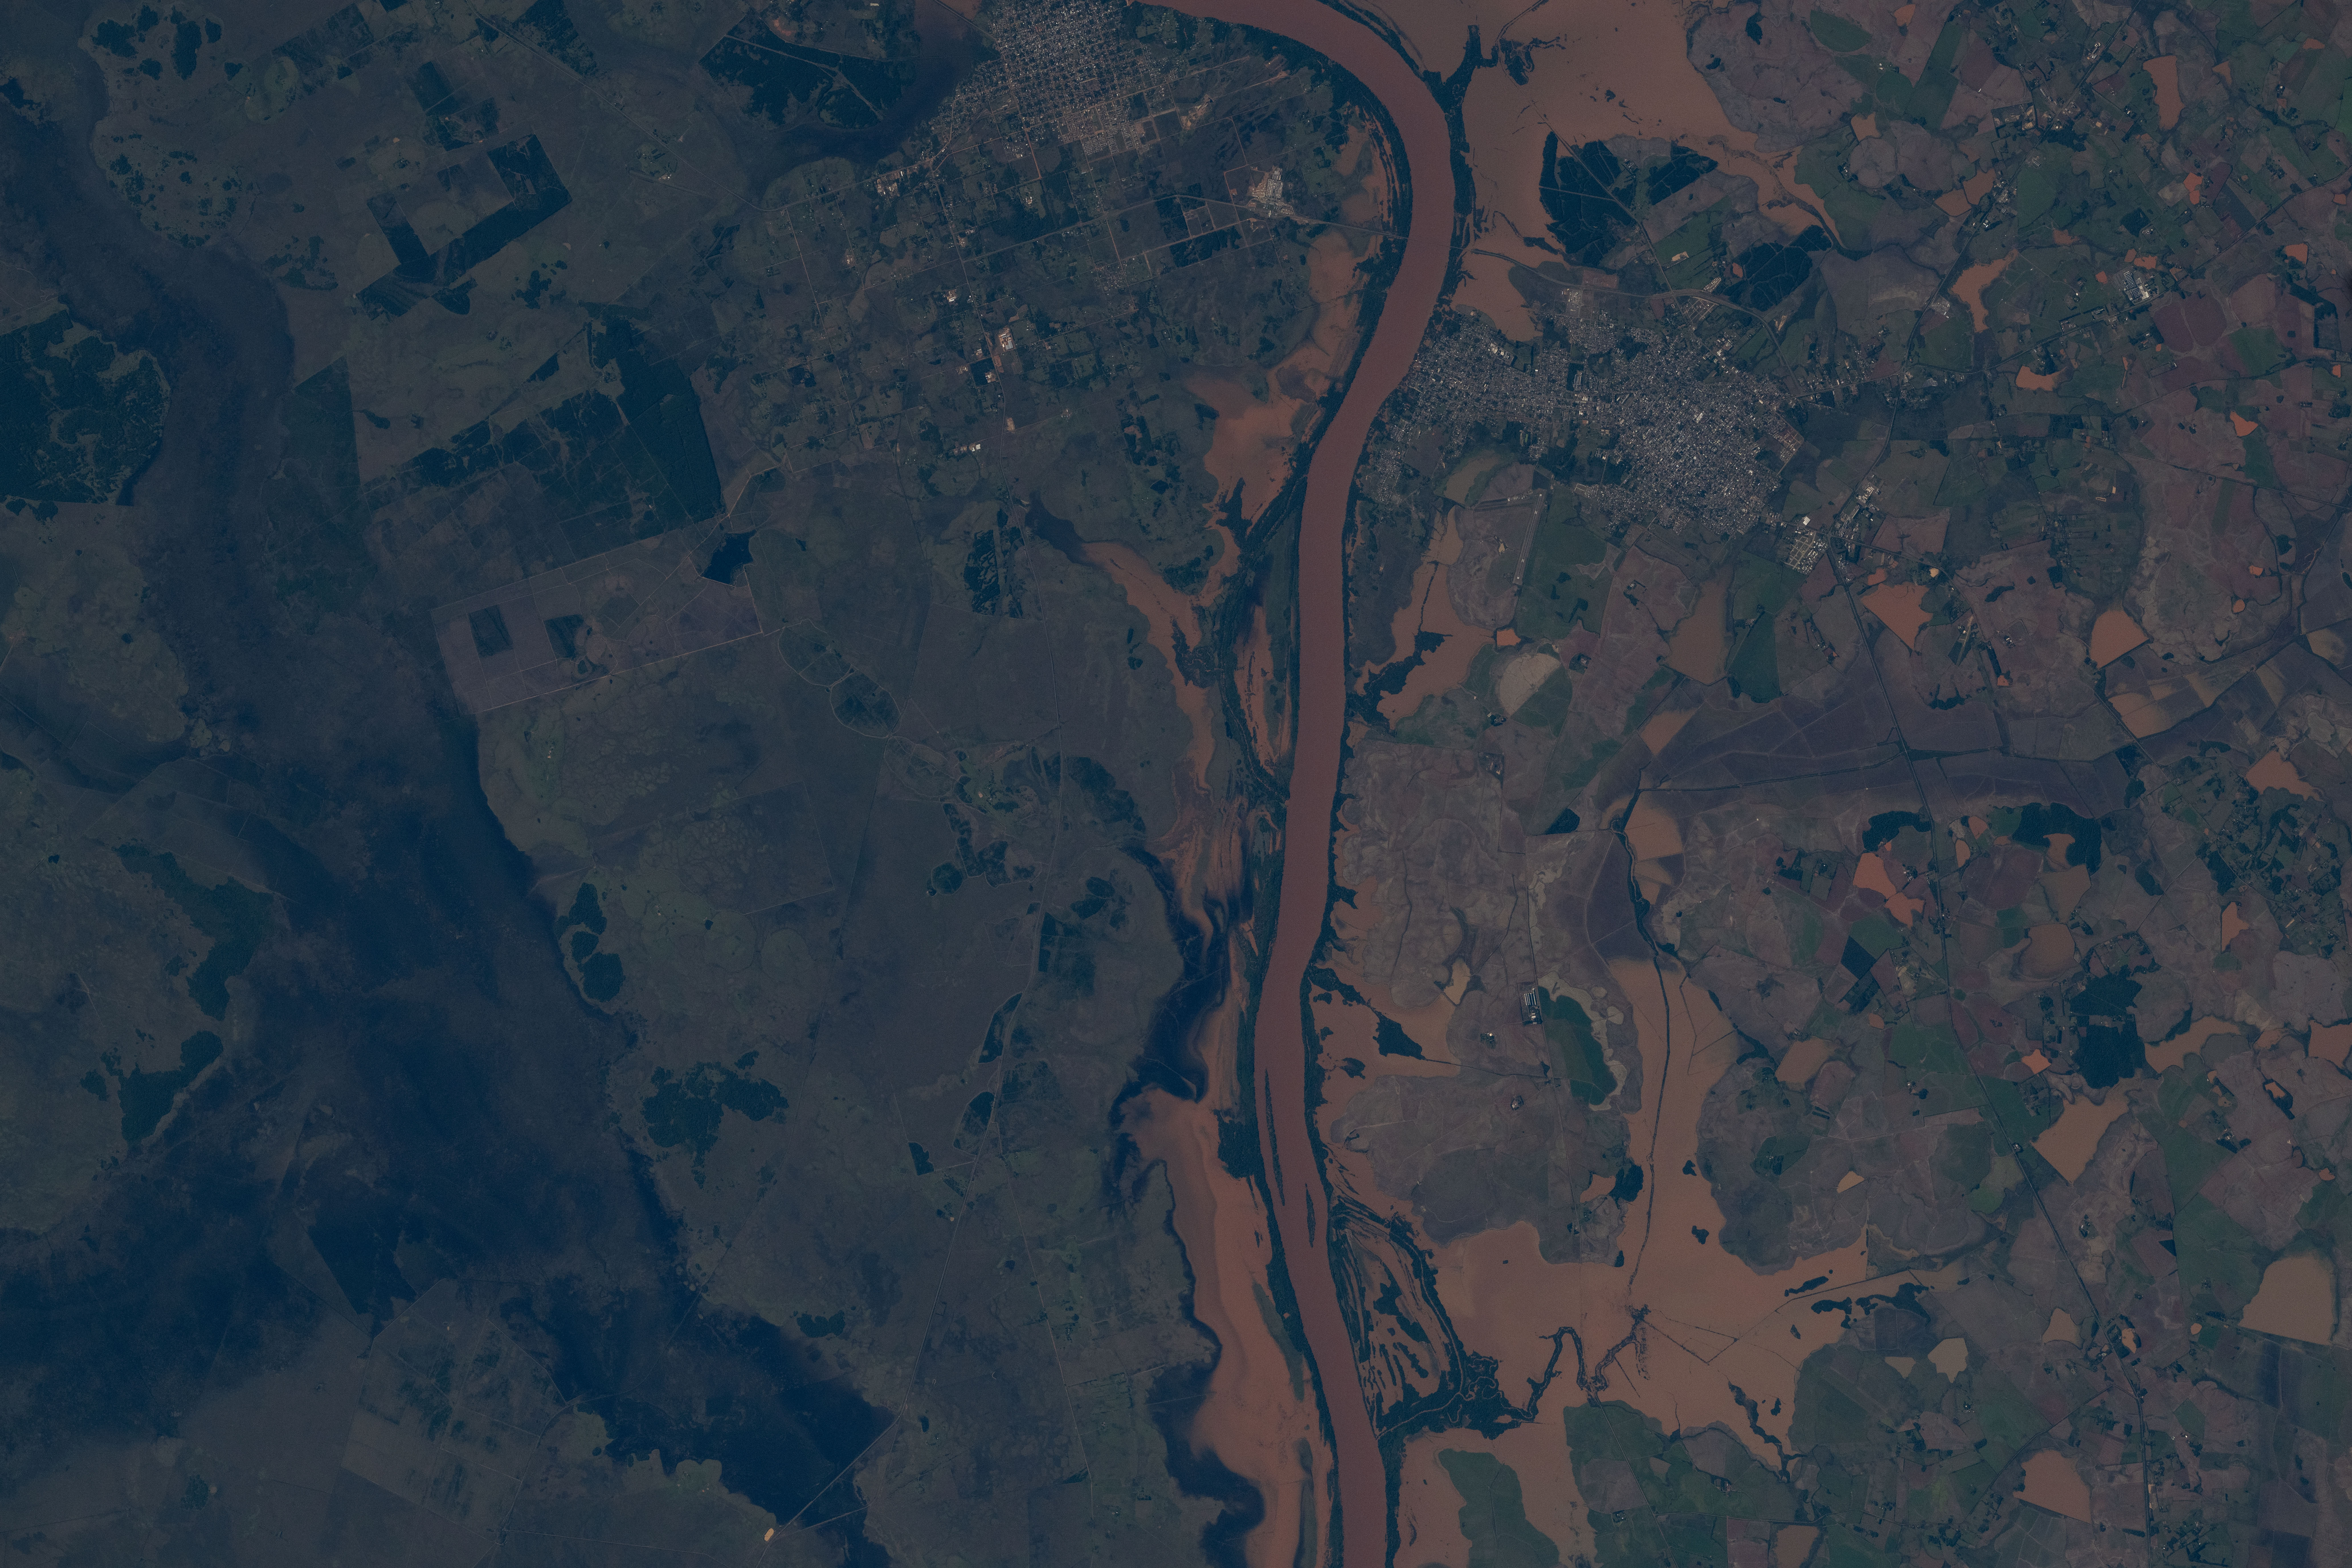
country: ARGENTINA
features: FLOODING, URUGUAY RIVER, SANTO TOME, SAO BORJA
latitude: -28.7
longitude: -56.1
